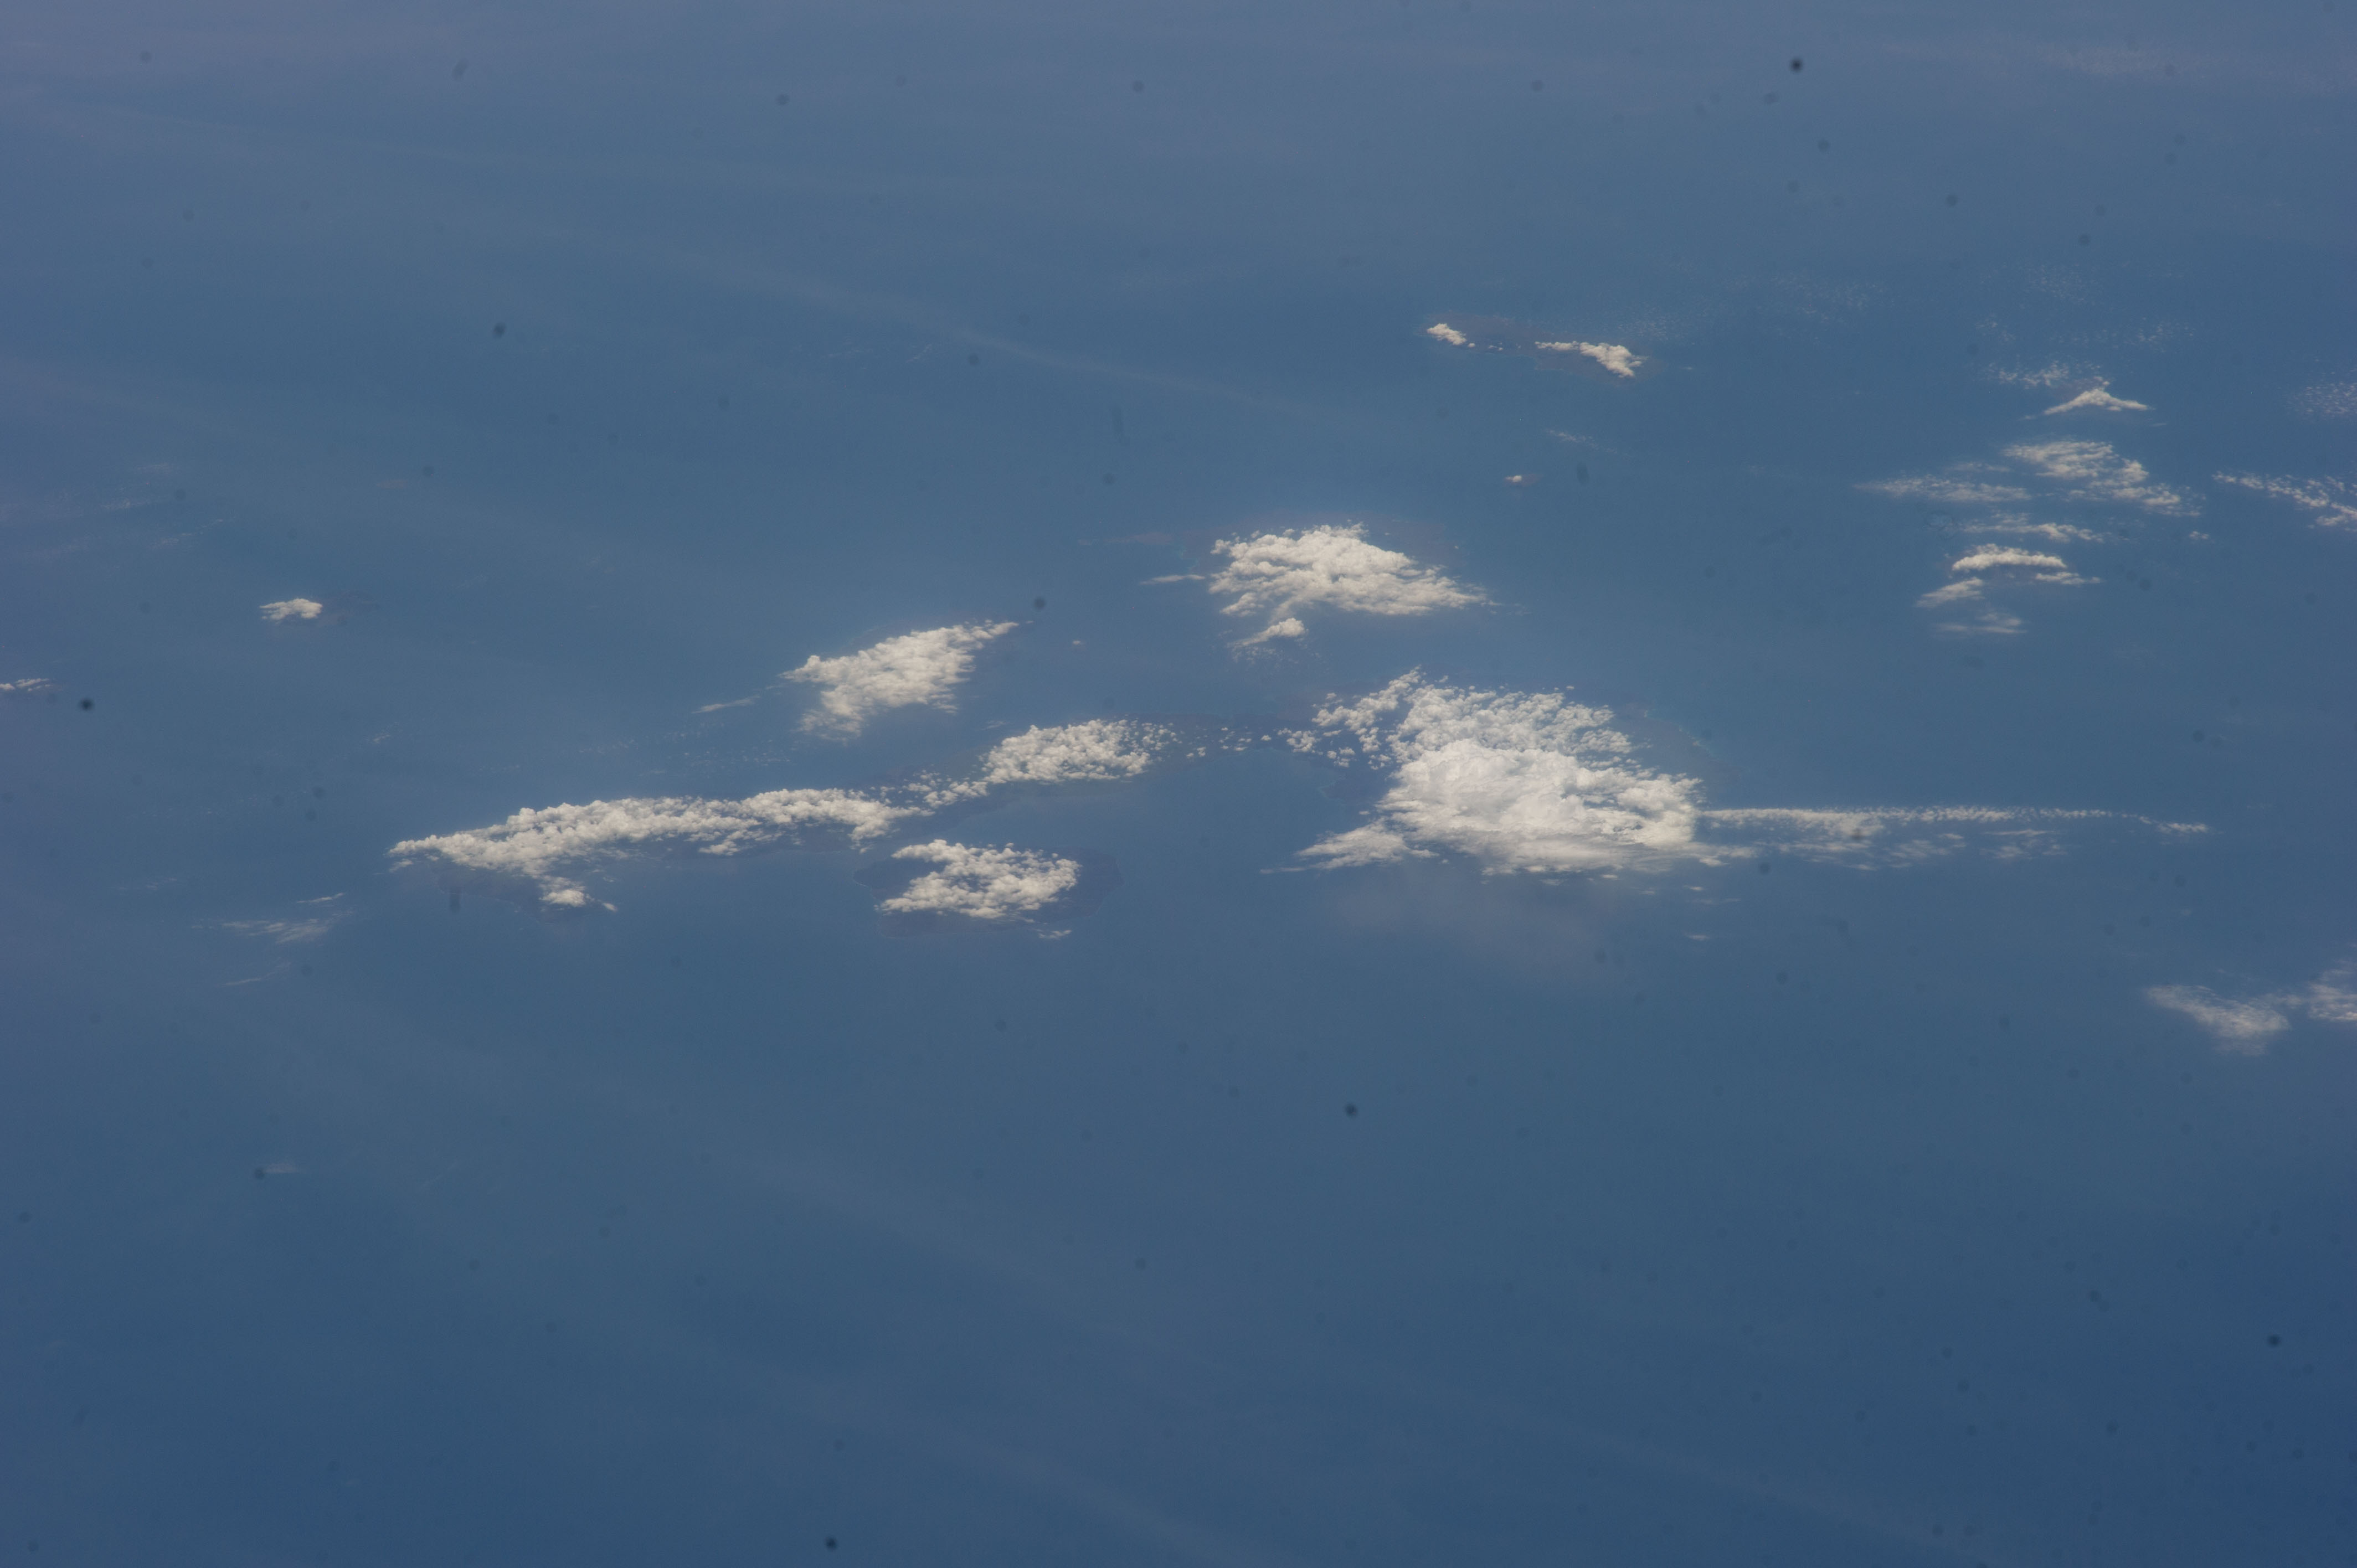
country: GALAPAGOS_ISLANDS
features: ISABELA ISLAND, SANTIAGO ISLAND, SANTA CRUZ ISLAND, FERNANDINA ISLAND, WOLF VOLCANO, COAST, PACIFIC OCEAN
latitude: -0.5
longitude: -91.2
